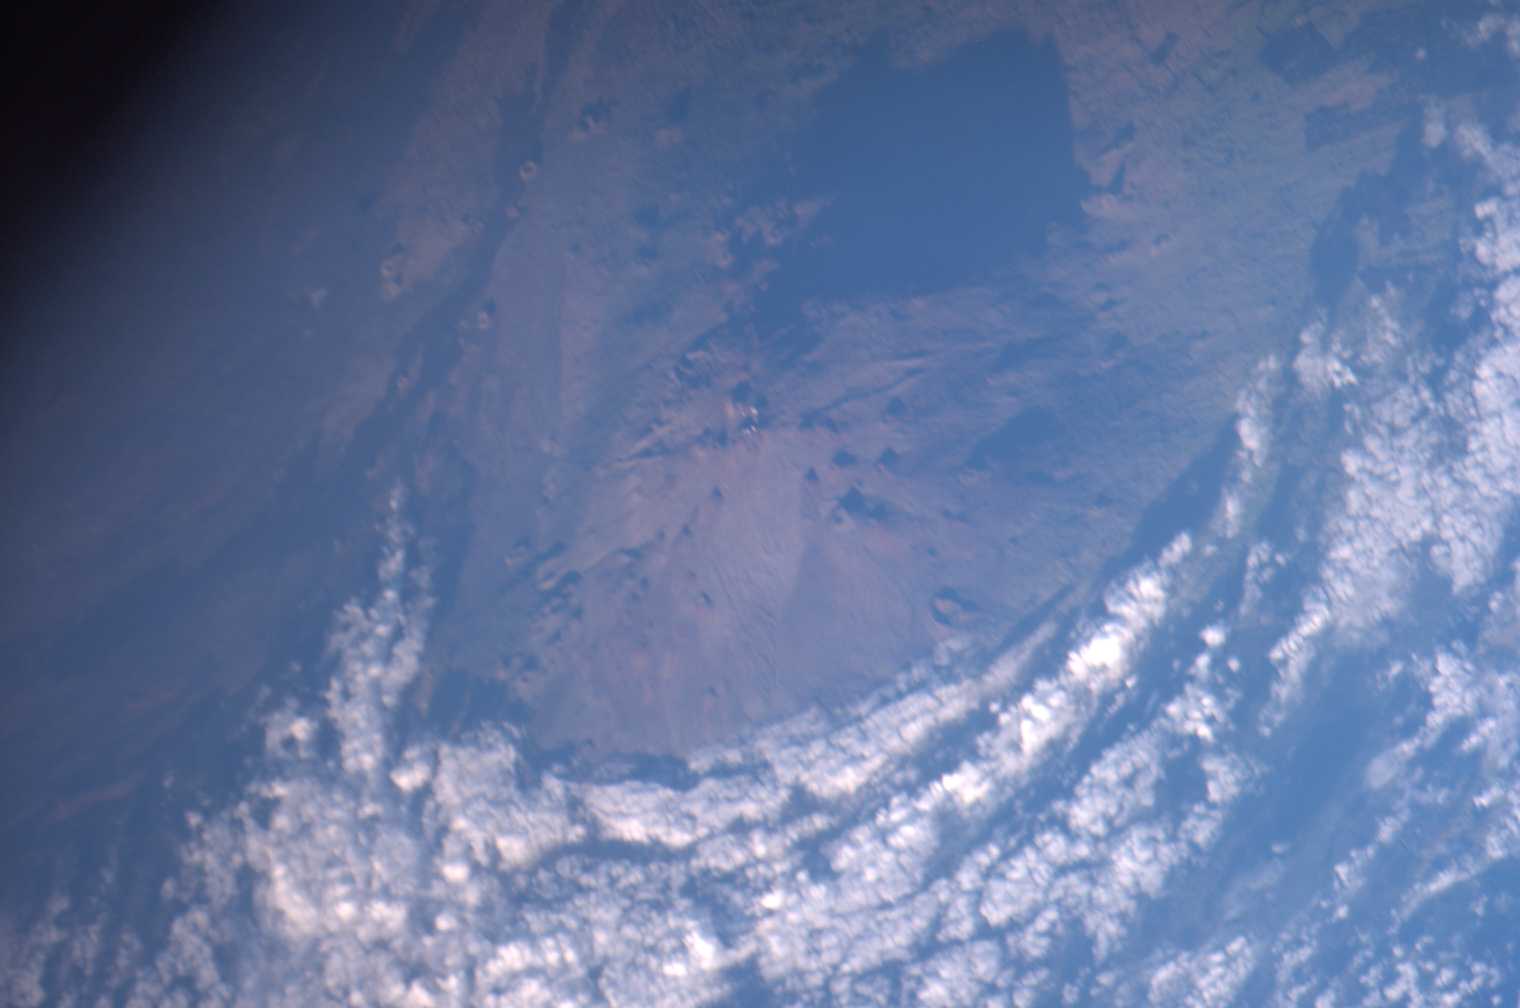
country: USA-HAWAII
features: MAUNA KEA, LAVA FLOWS
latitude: 19.8
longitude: -155.5
